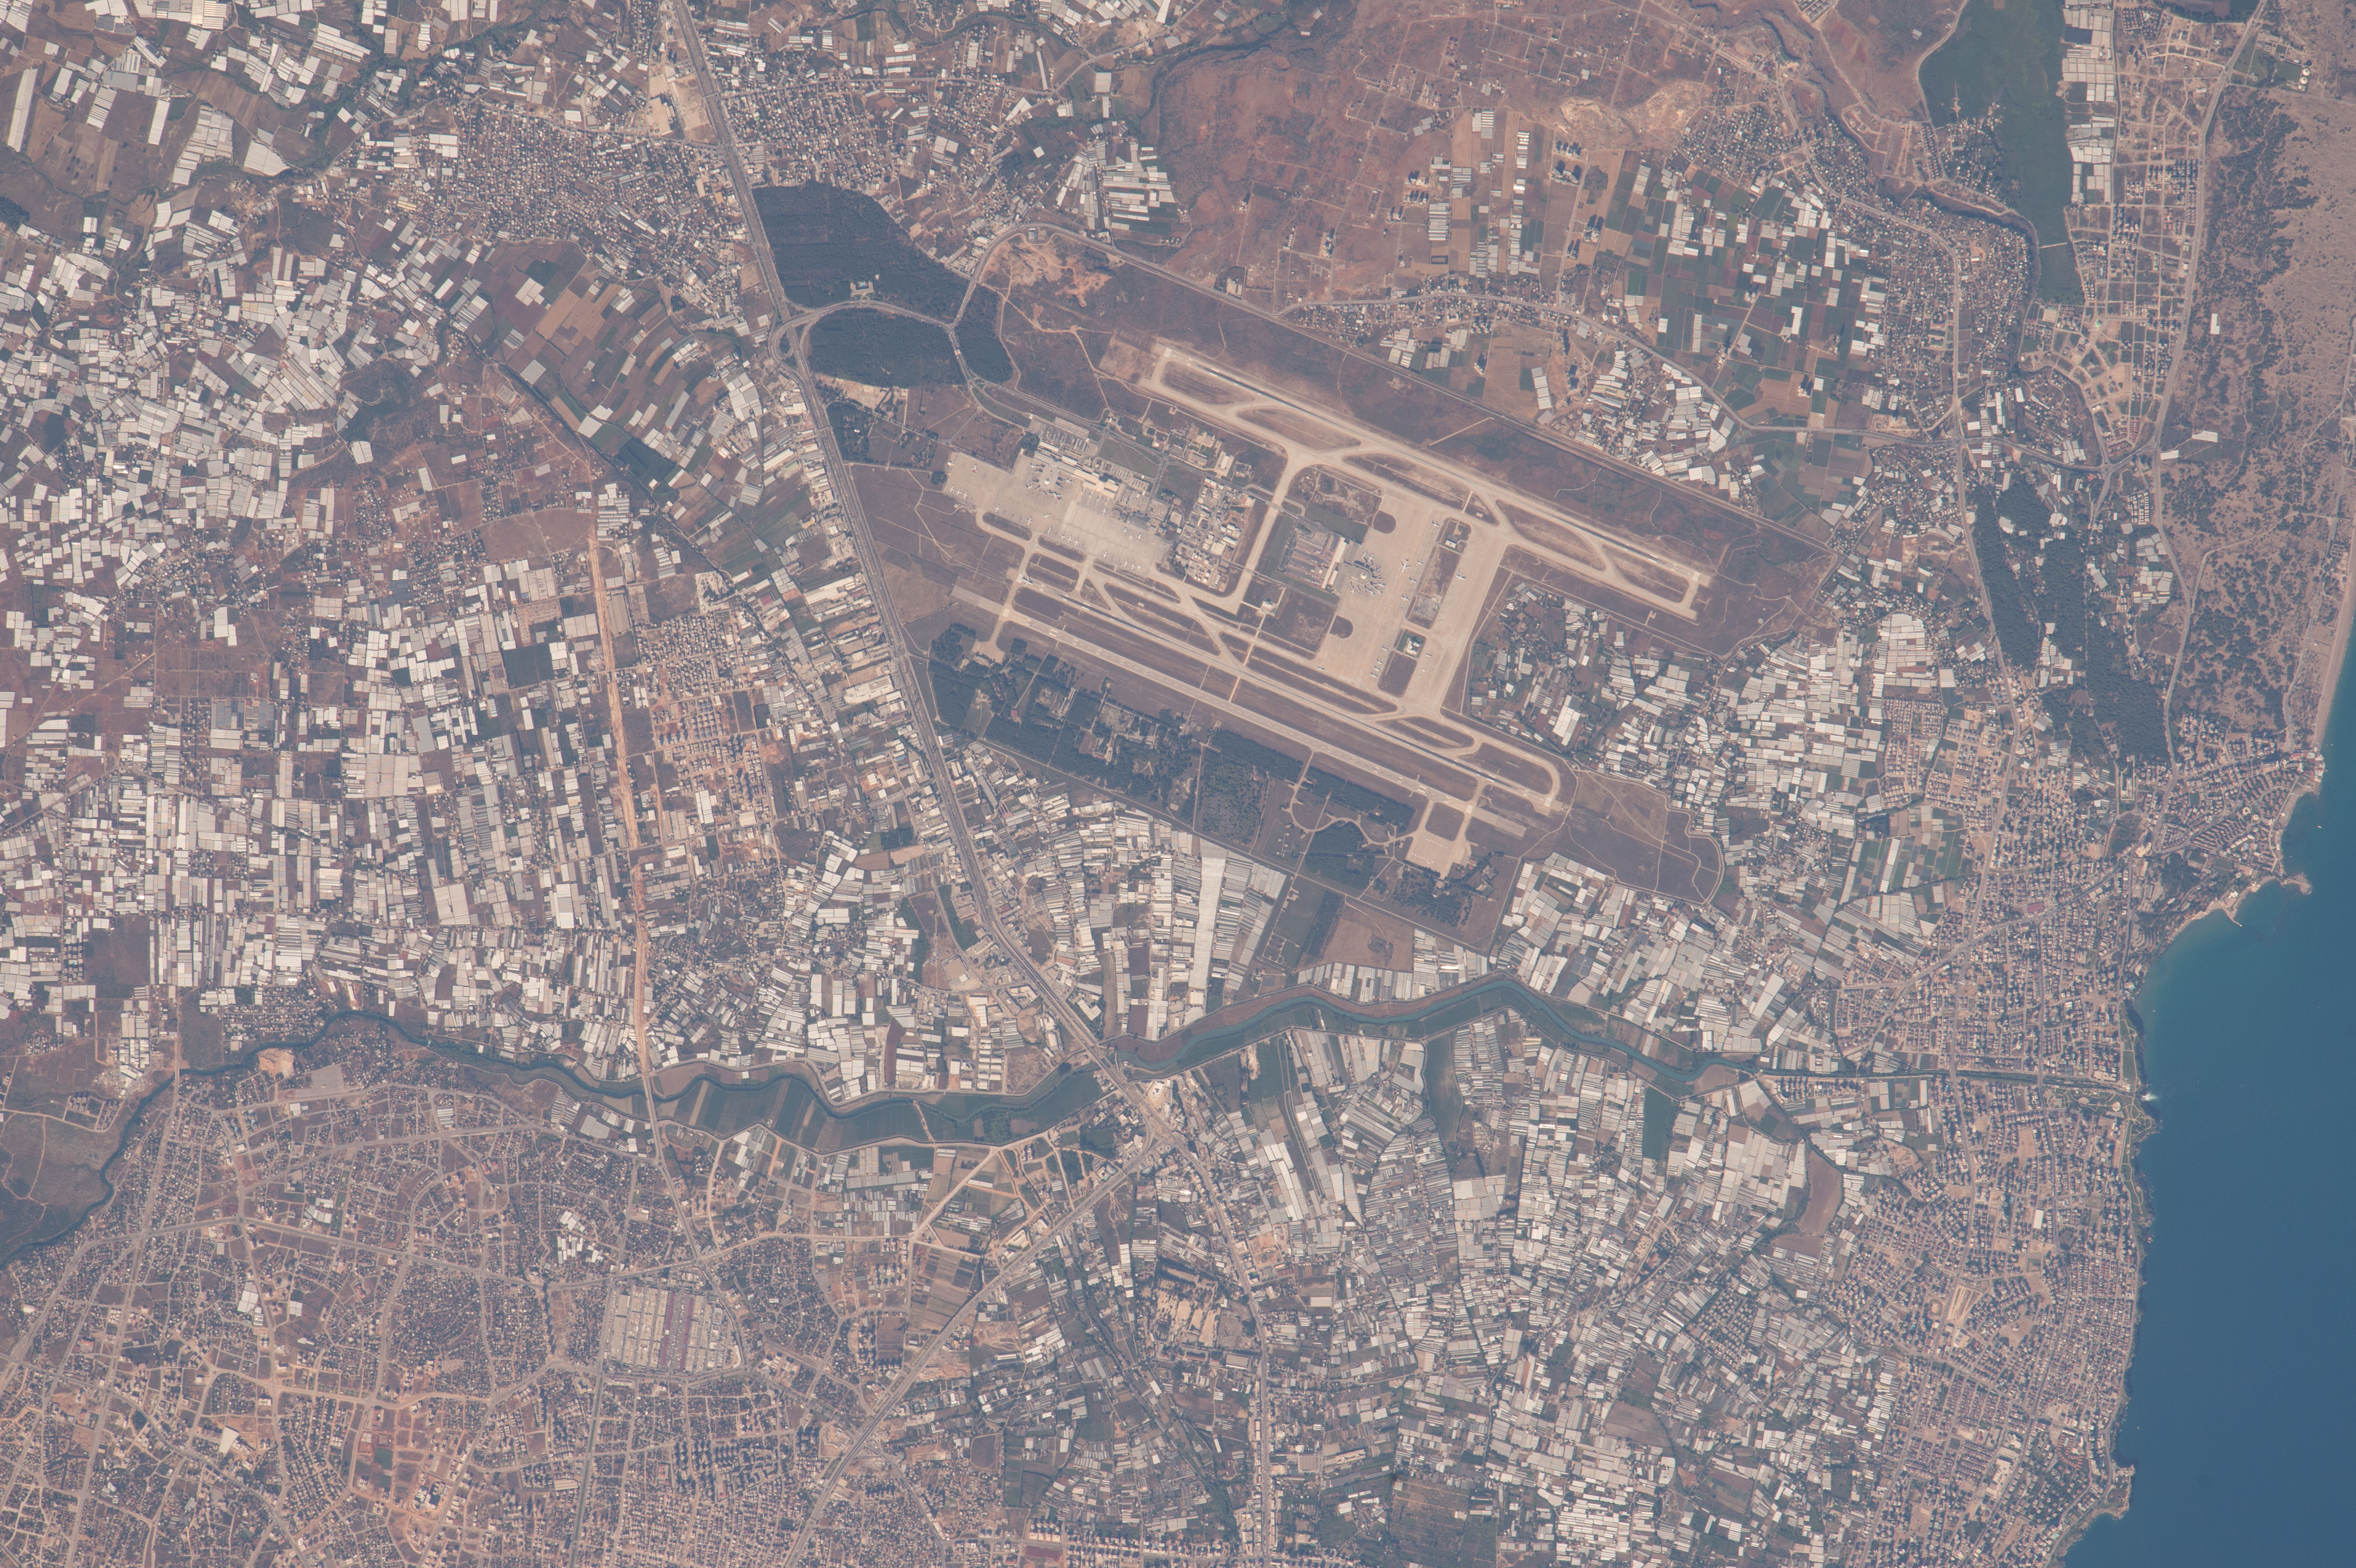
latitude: 36.9
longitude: 30.8
